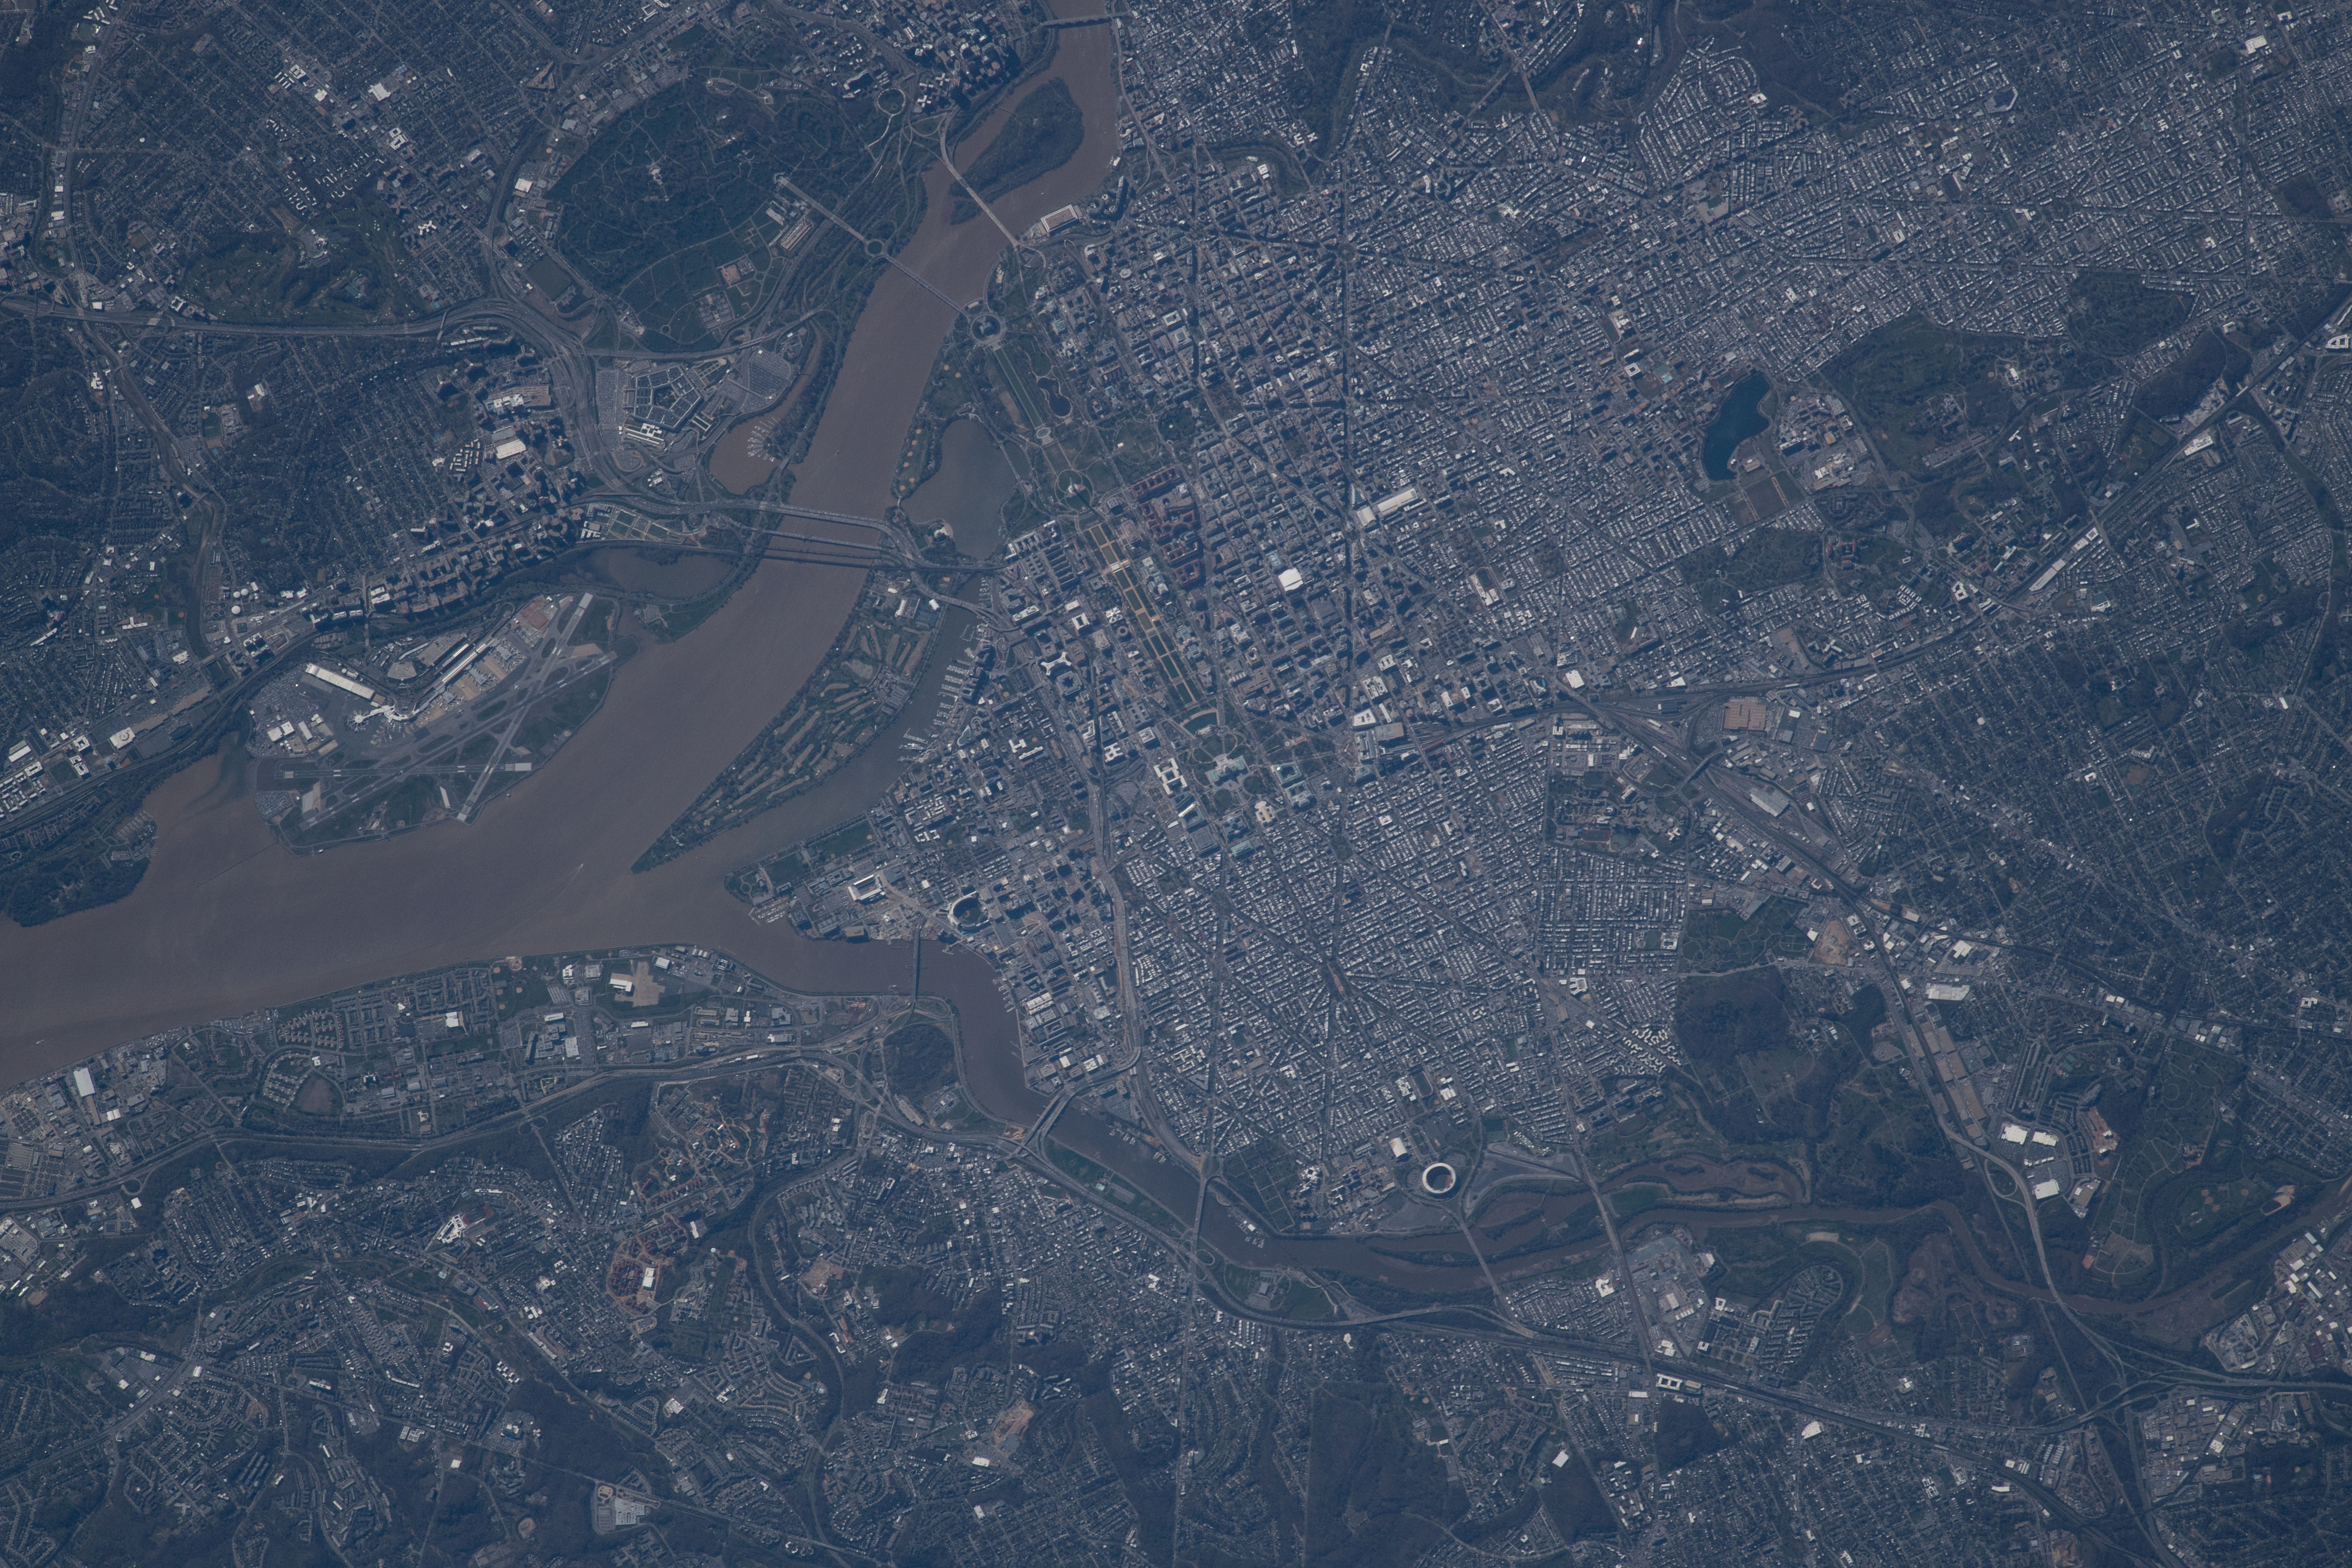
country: UNITED STATES OF AMERICA
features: WASHINGTON DC, POTOMAC RIVER, SILVER SPRING CITY, DAINGERFIELD ISLAND, UNITED STATES NATIONAL ARBORETUM
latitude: 38.9
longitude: -77.0
